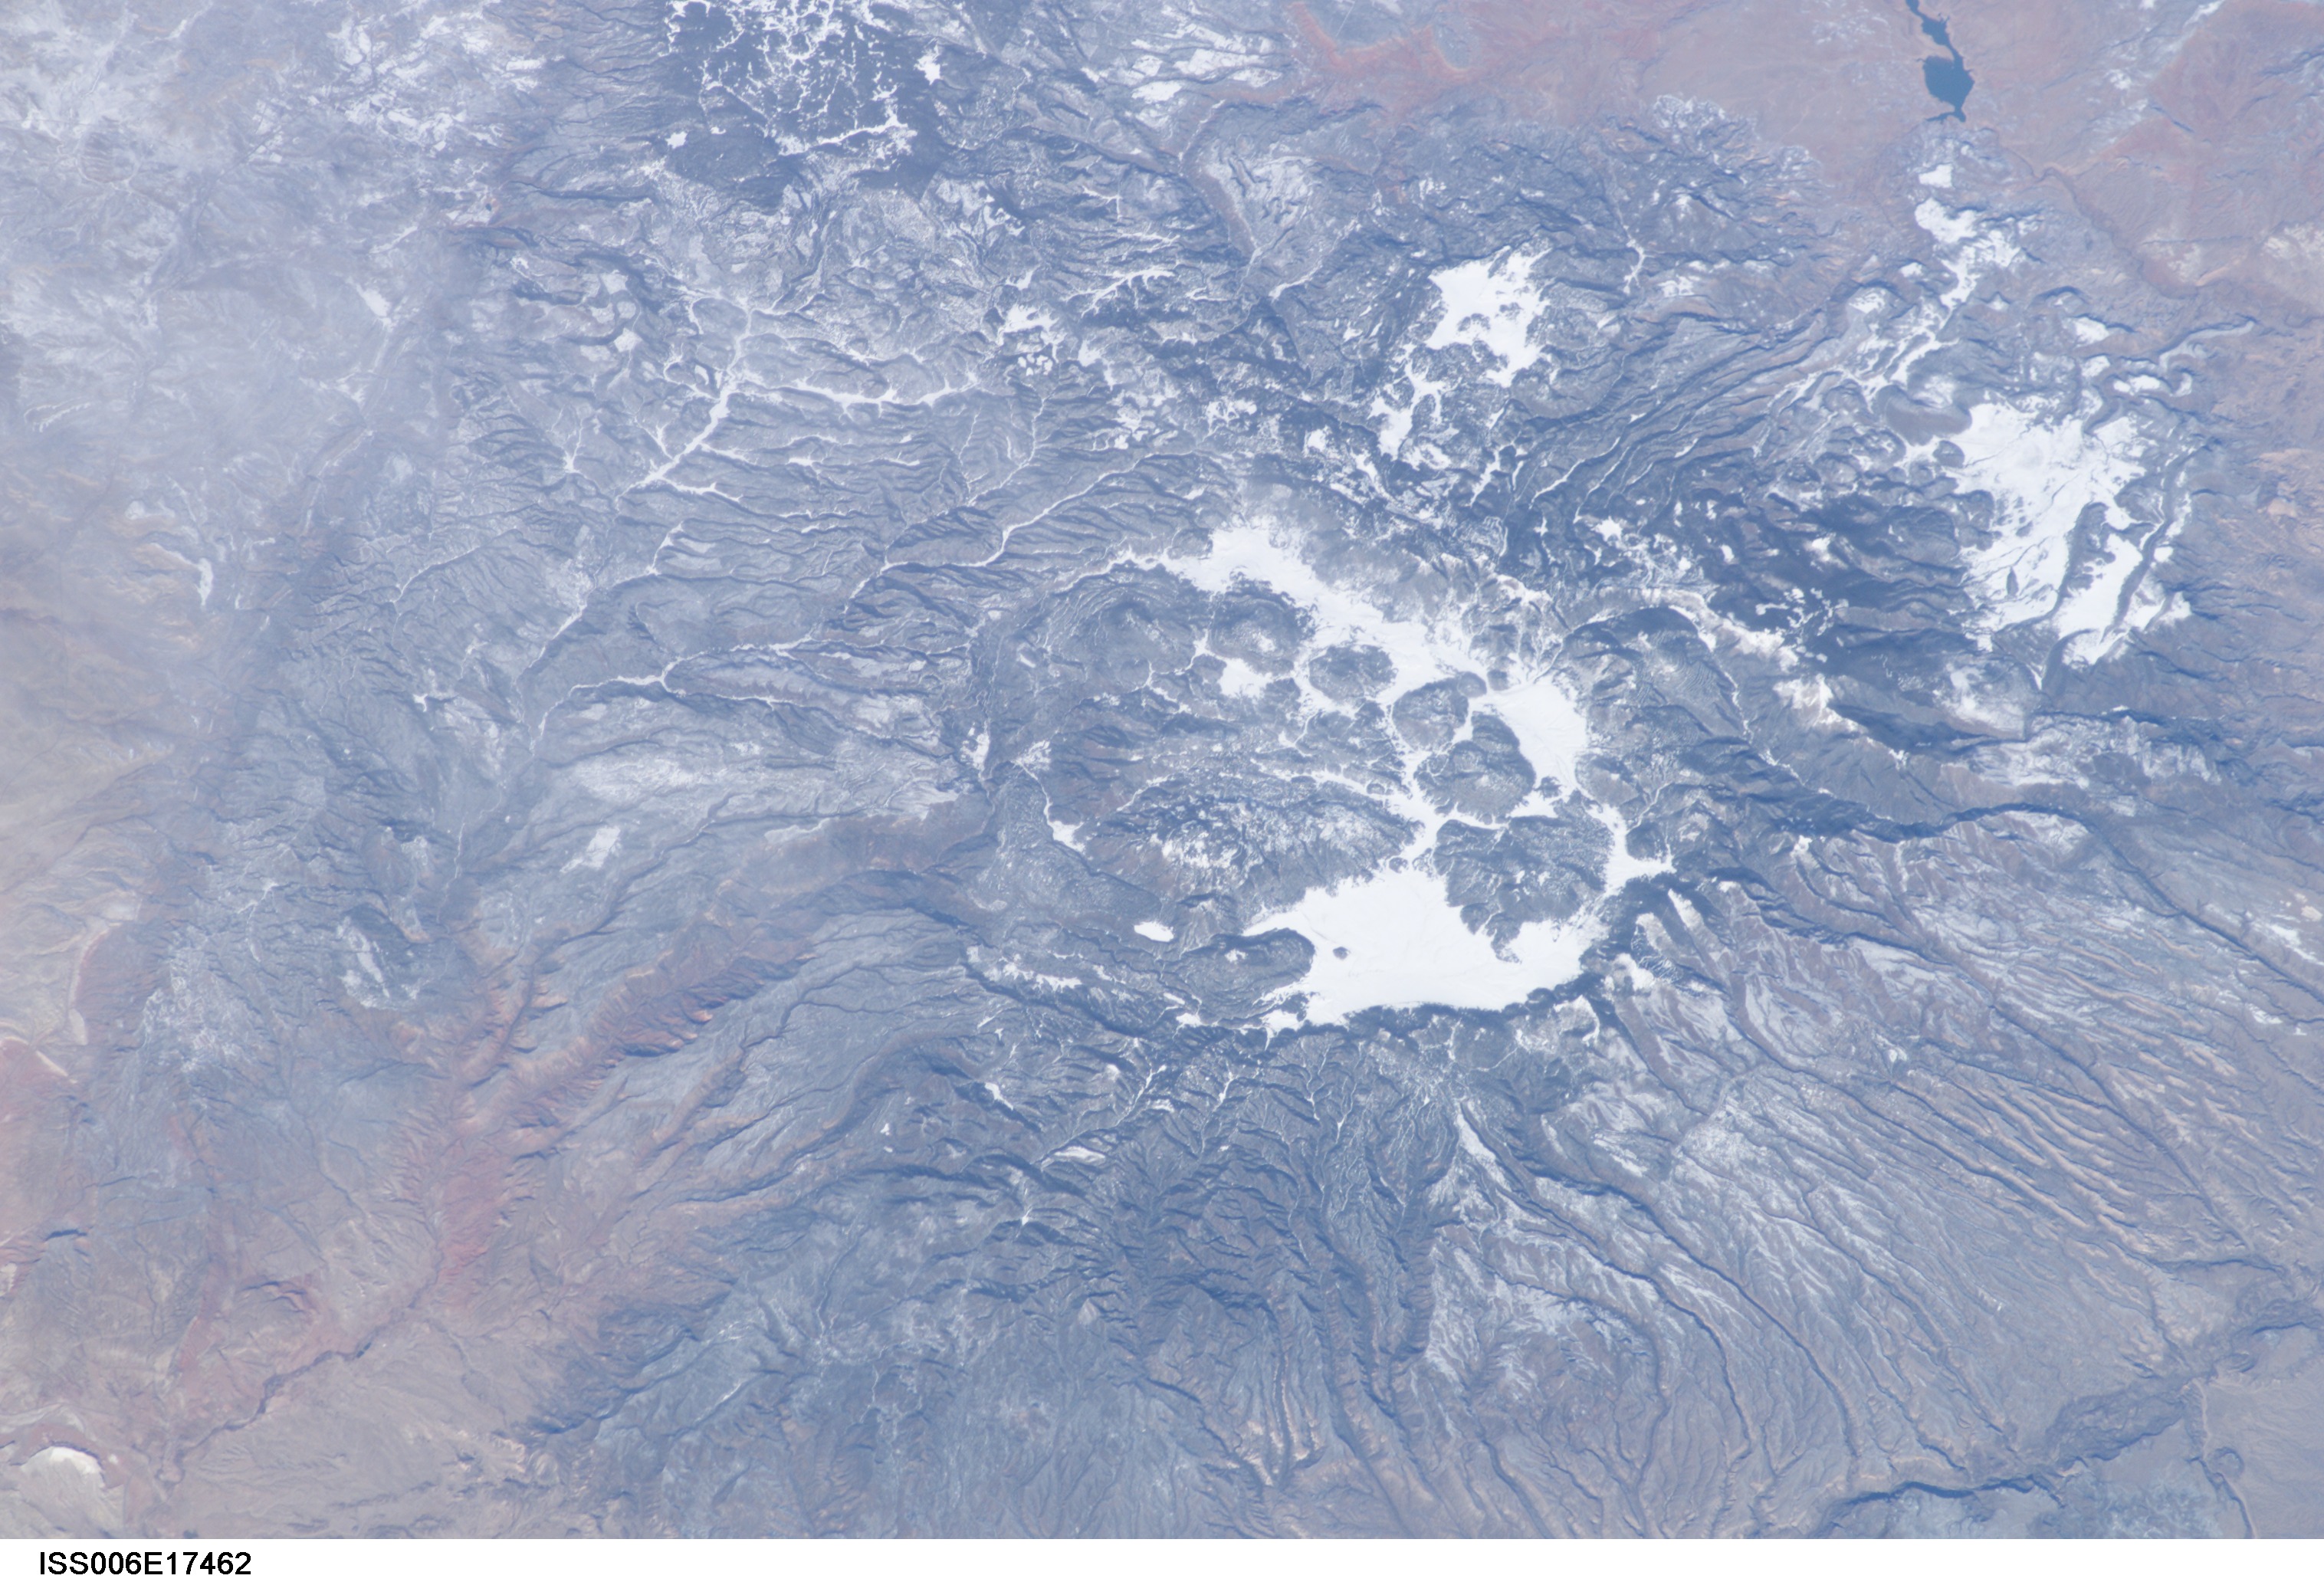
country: USA-NEW MEXICO
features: VALLES CALDERA, RIO GRANDE
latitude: 36.0
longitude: -106.5
